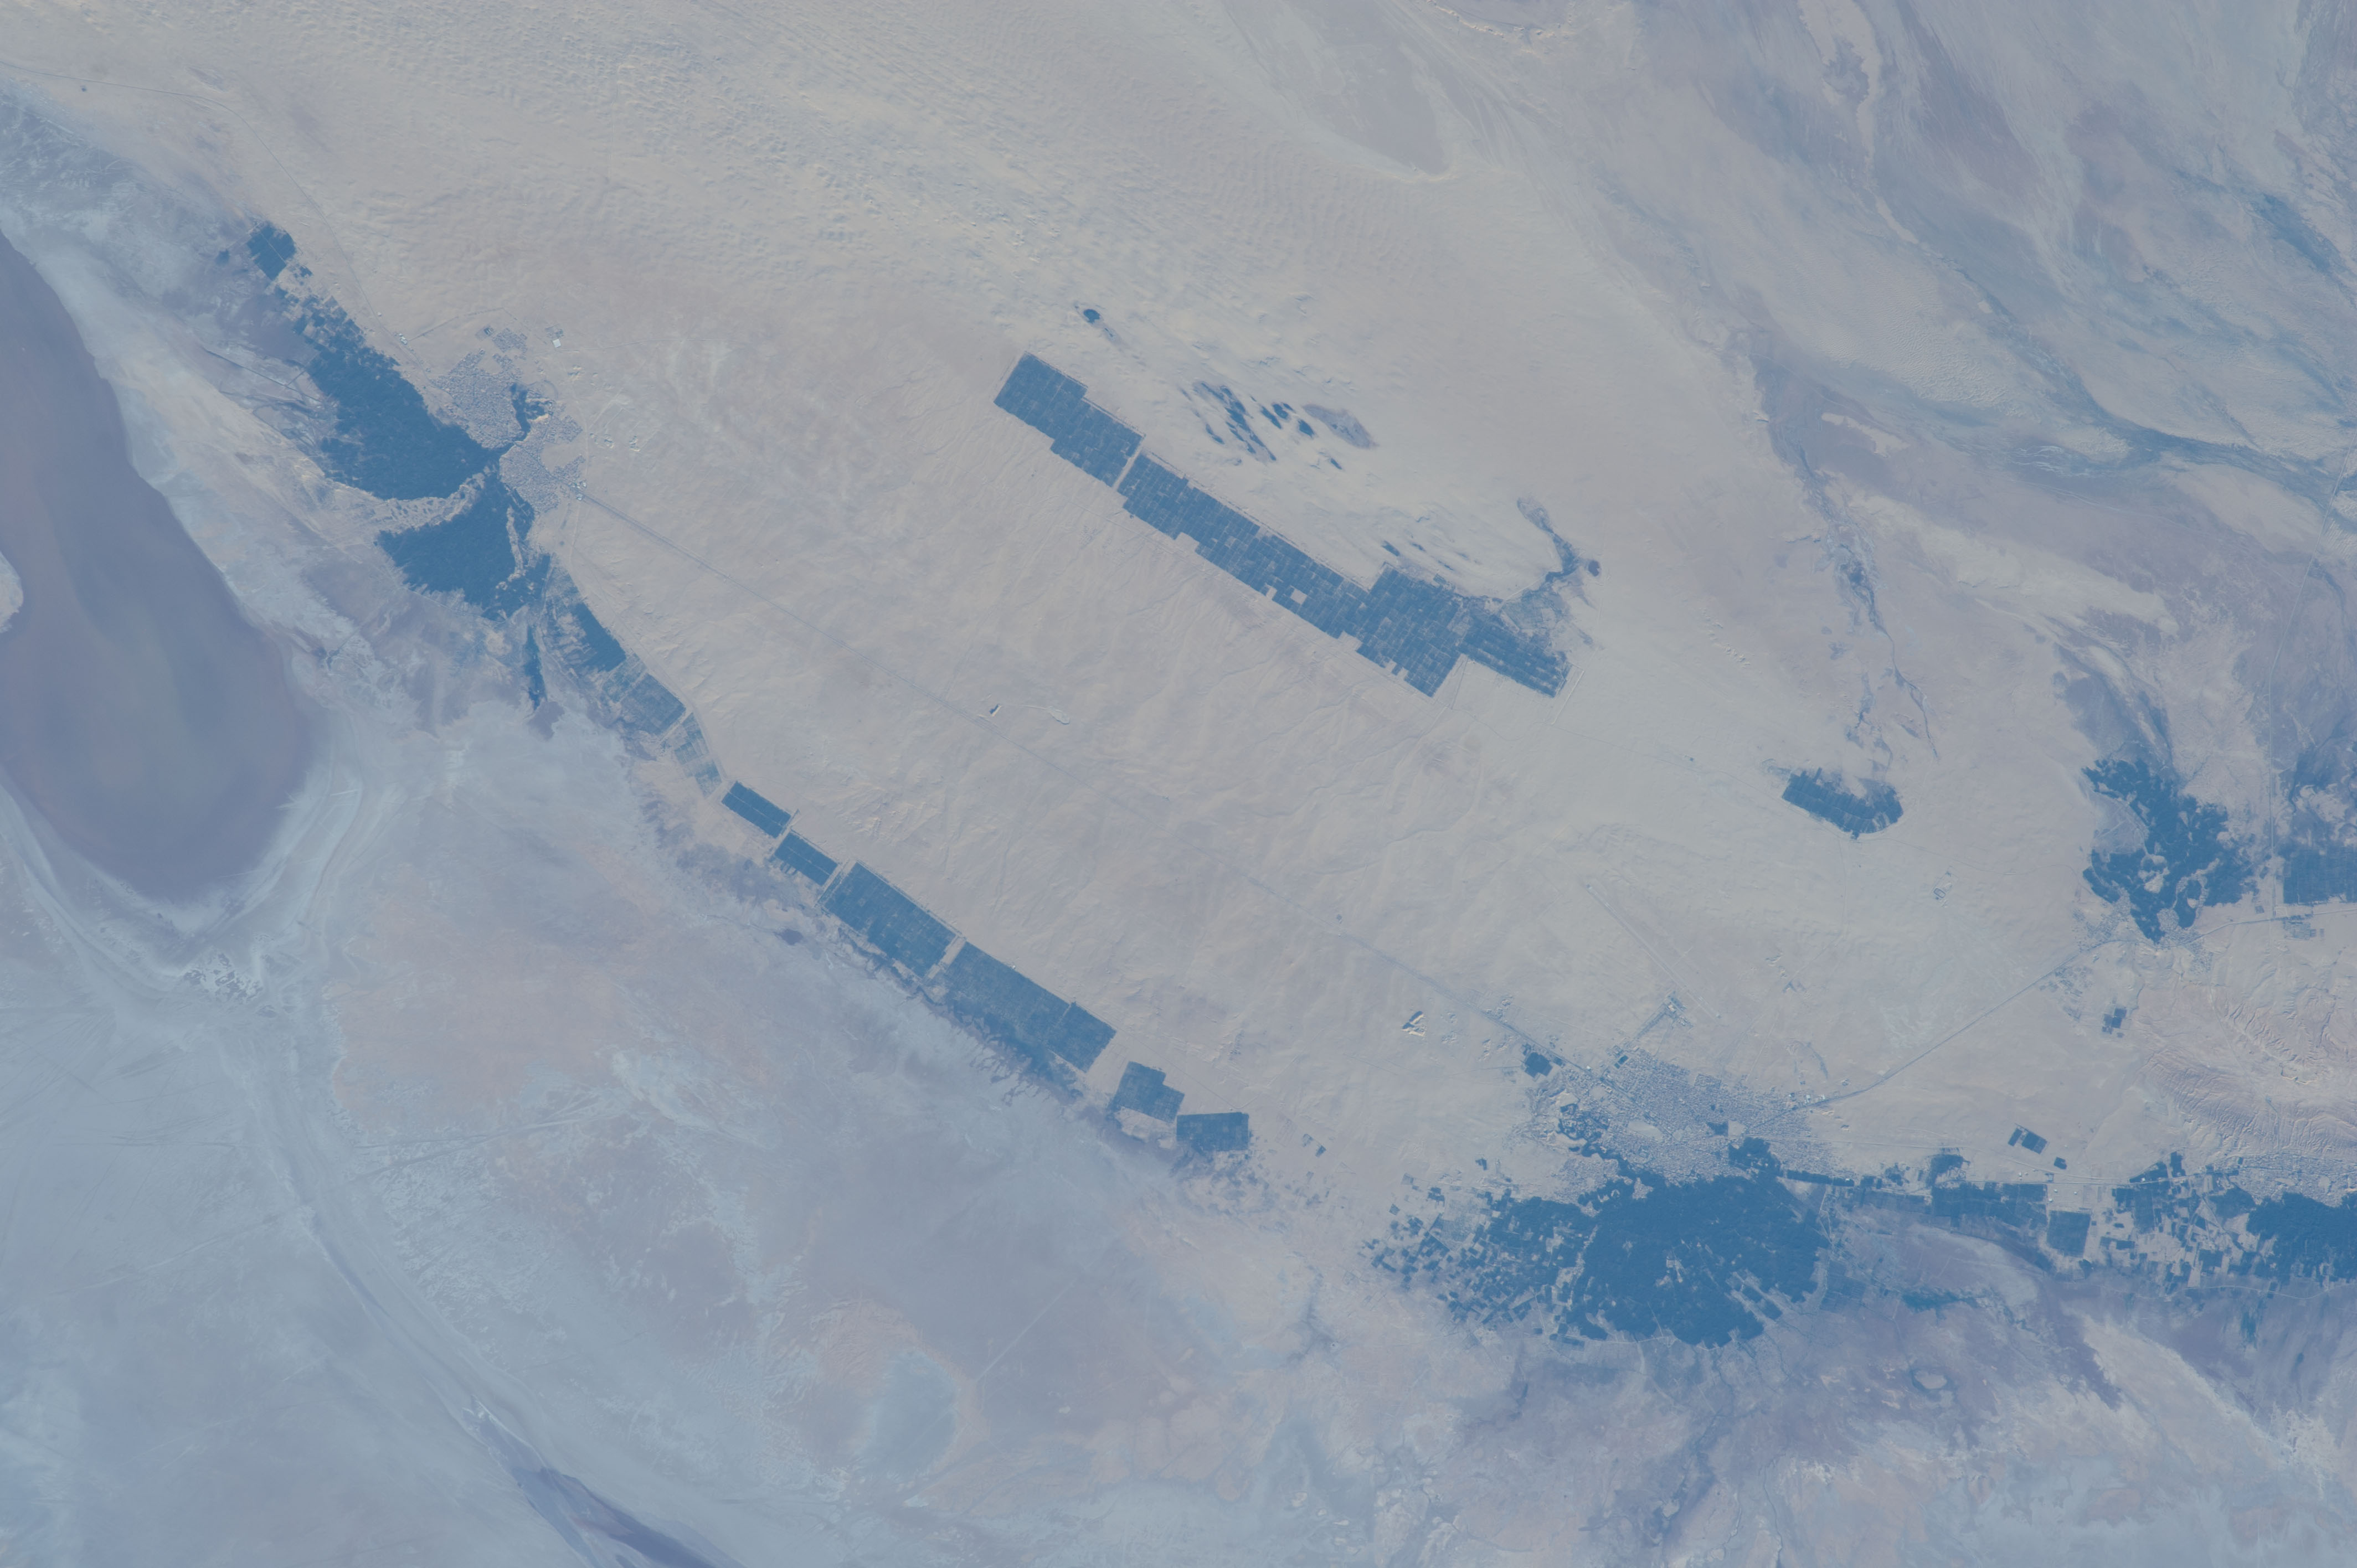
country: TUNISIA
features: SAHARA DES., DUNES, NAFTAH, AGR., ROADS, NW. L. DJERID, DRY LAKEBED, TAWZAR
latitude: 33.9
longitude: 8.0
